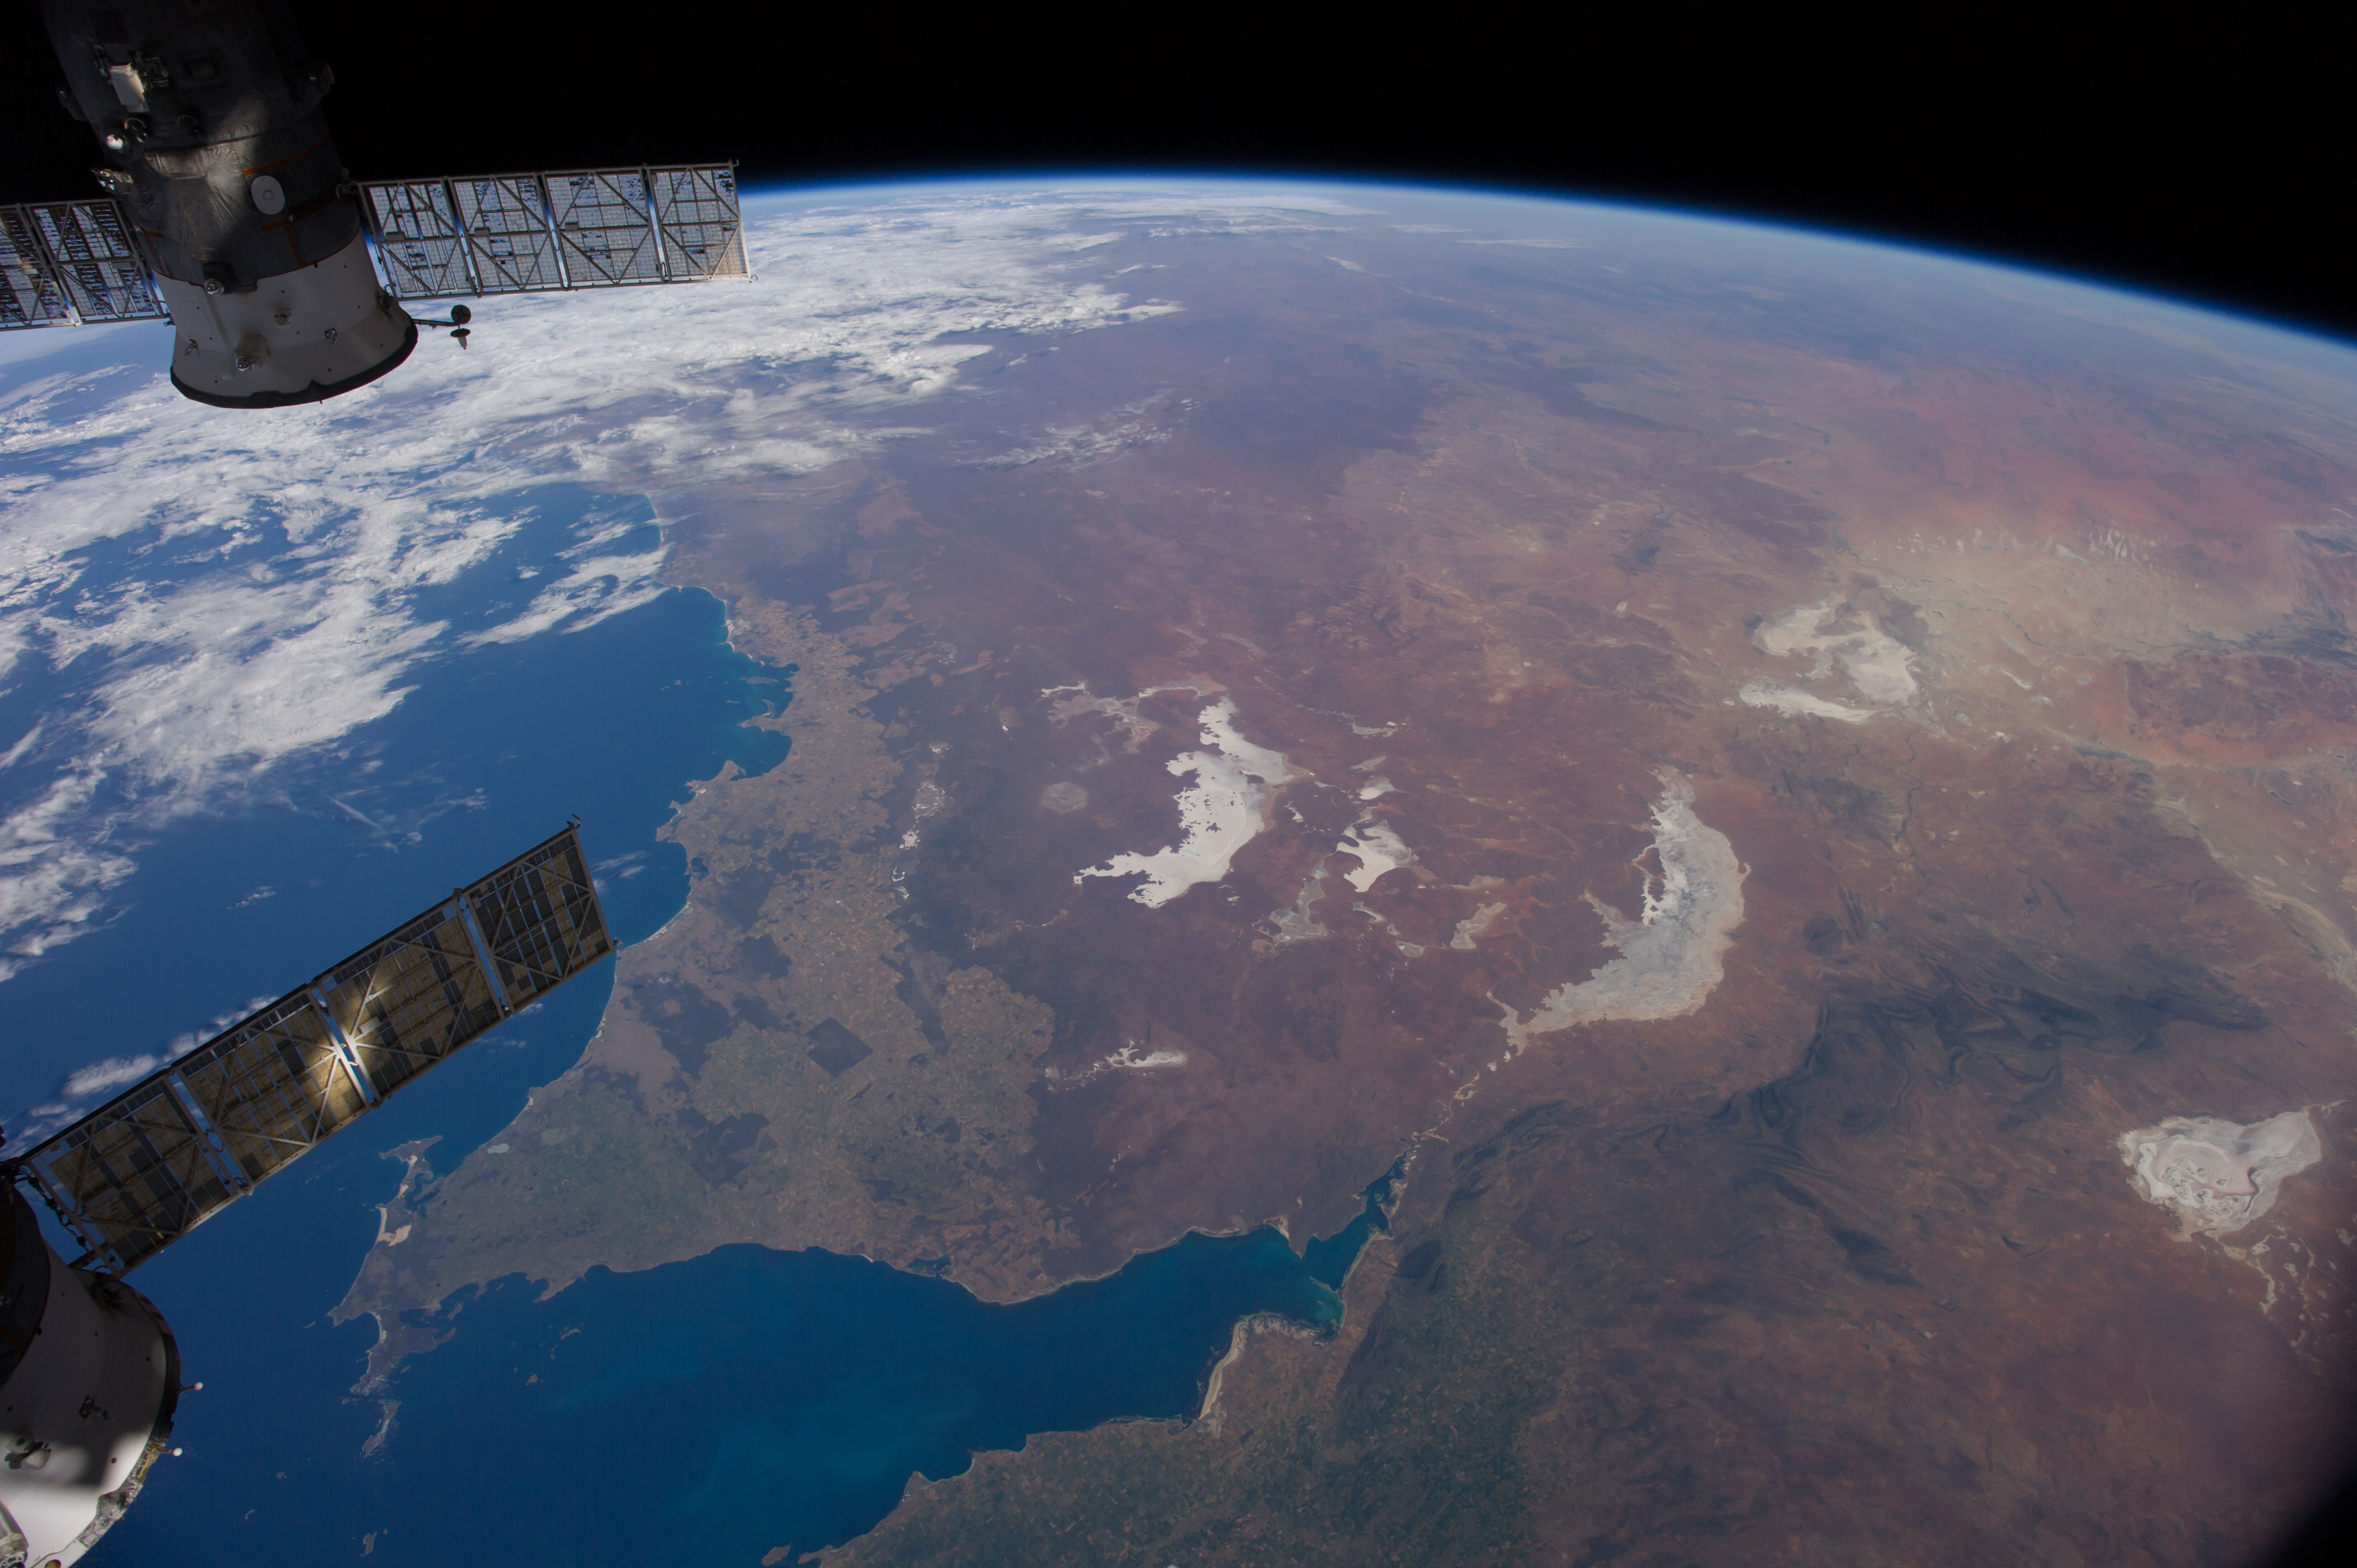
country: AUSTRALIA-SA
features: GREAT VICTORIA DES., INDIAN O., FLINDERS RA., SPENCER G., L. EYRE, L. EVERARD, L. FROME, L. GAIRDNER, L. TORRENS, L. MACFARLANE, L. HART, L. HANSON, L. YOUNGHUSBAND, L. ACRAMAN, L. FINNISS, L. DUTTON, ATMOSPHERIC LIMB
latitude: -32.0
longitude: 136.0
